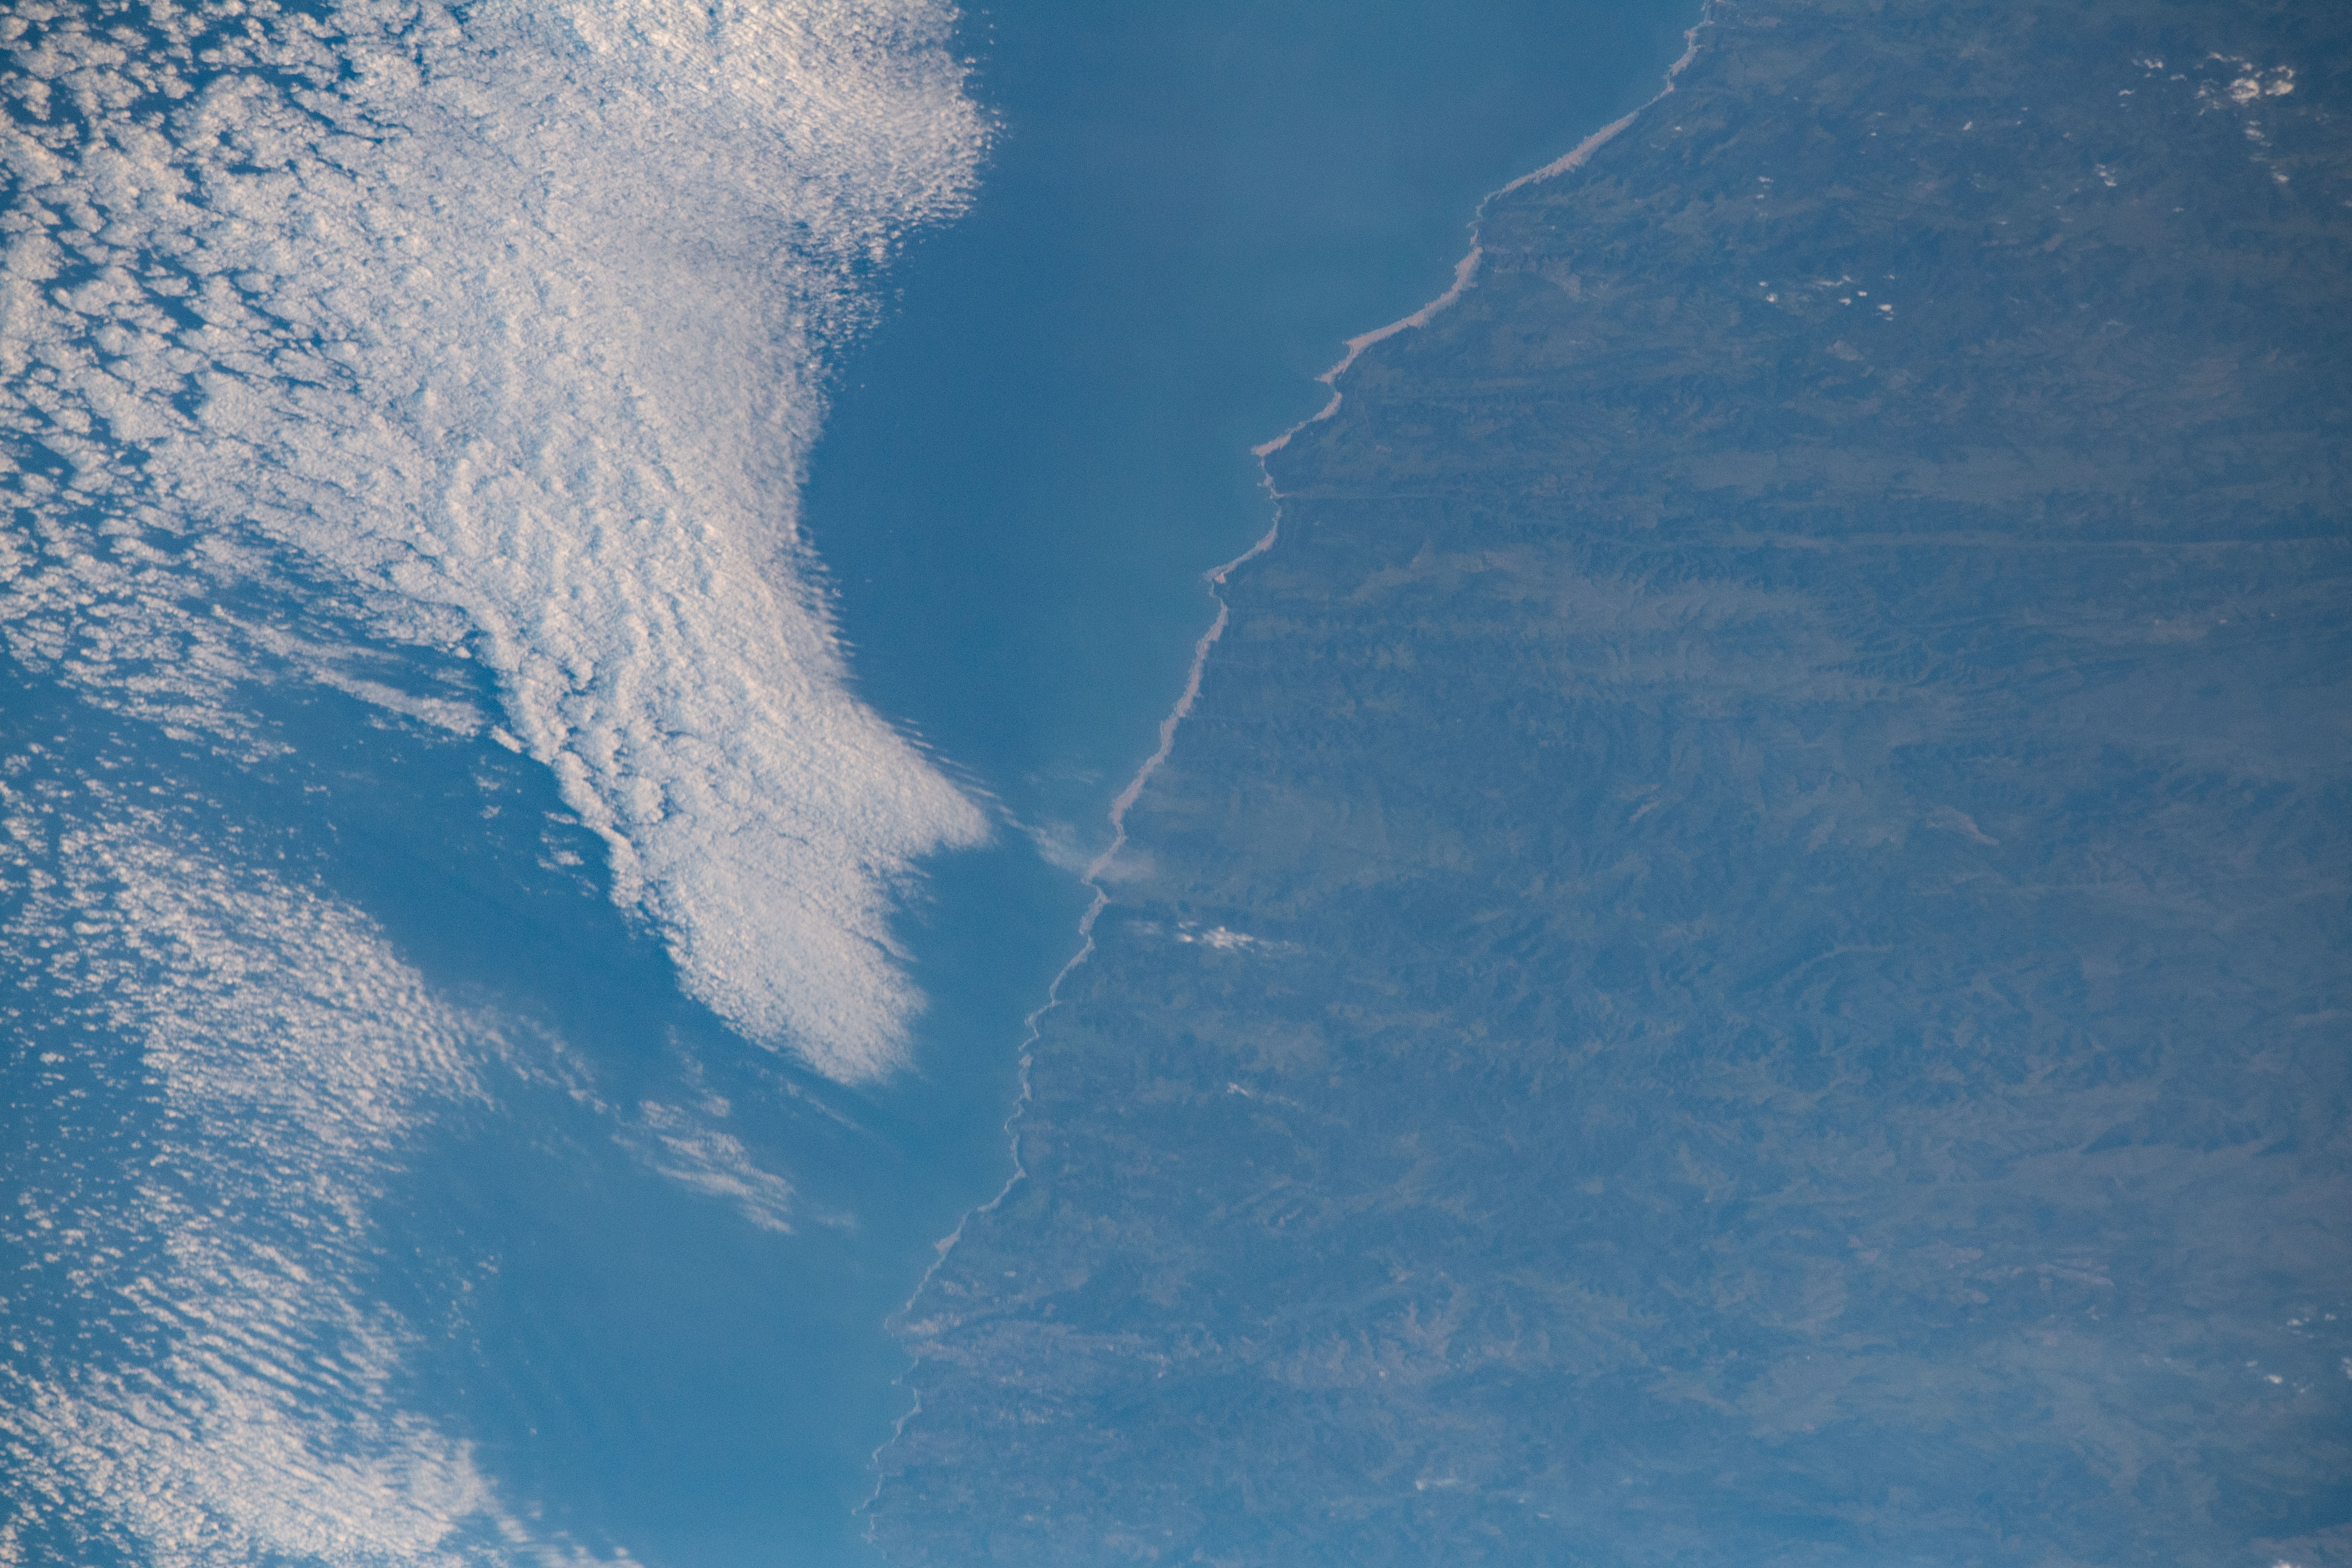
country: REPUBLIC SOUTH AFRICA
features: KING WILLIAMS TOWN, WATERLOO BAY
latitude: -33.4
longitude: 27.4
